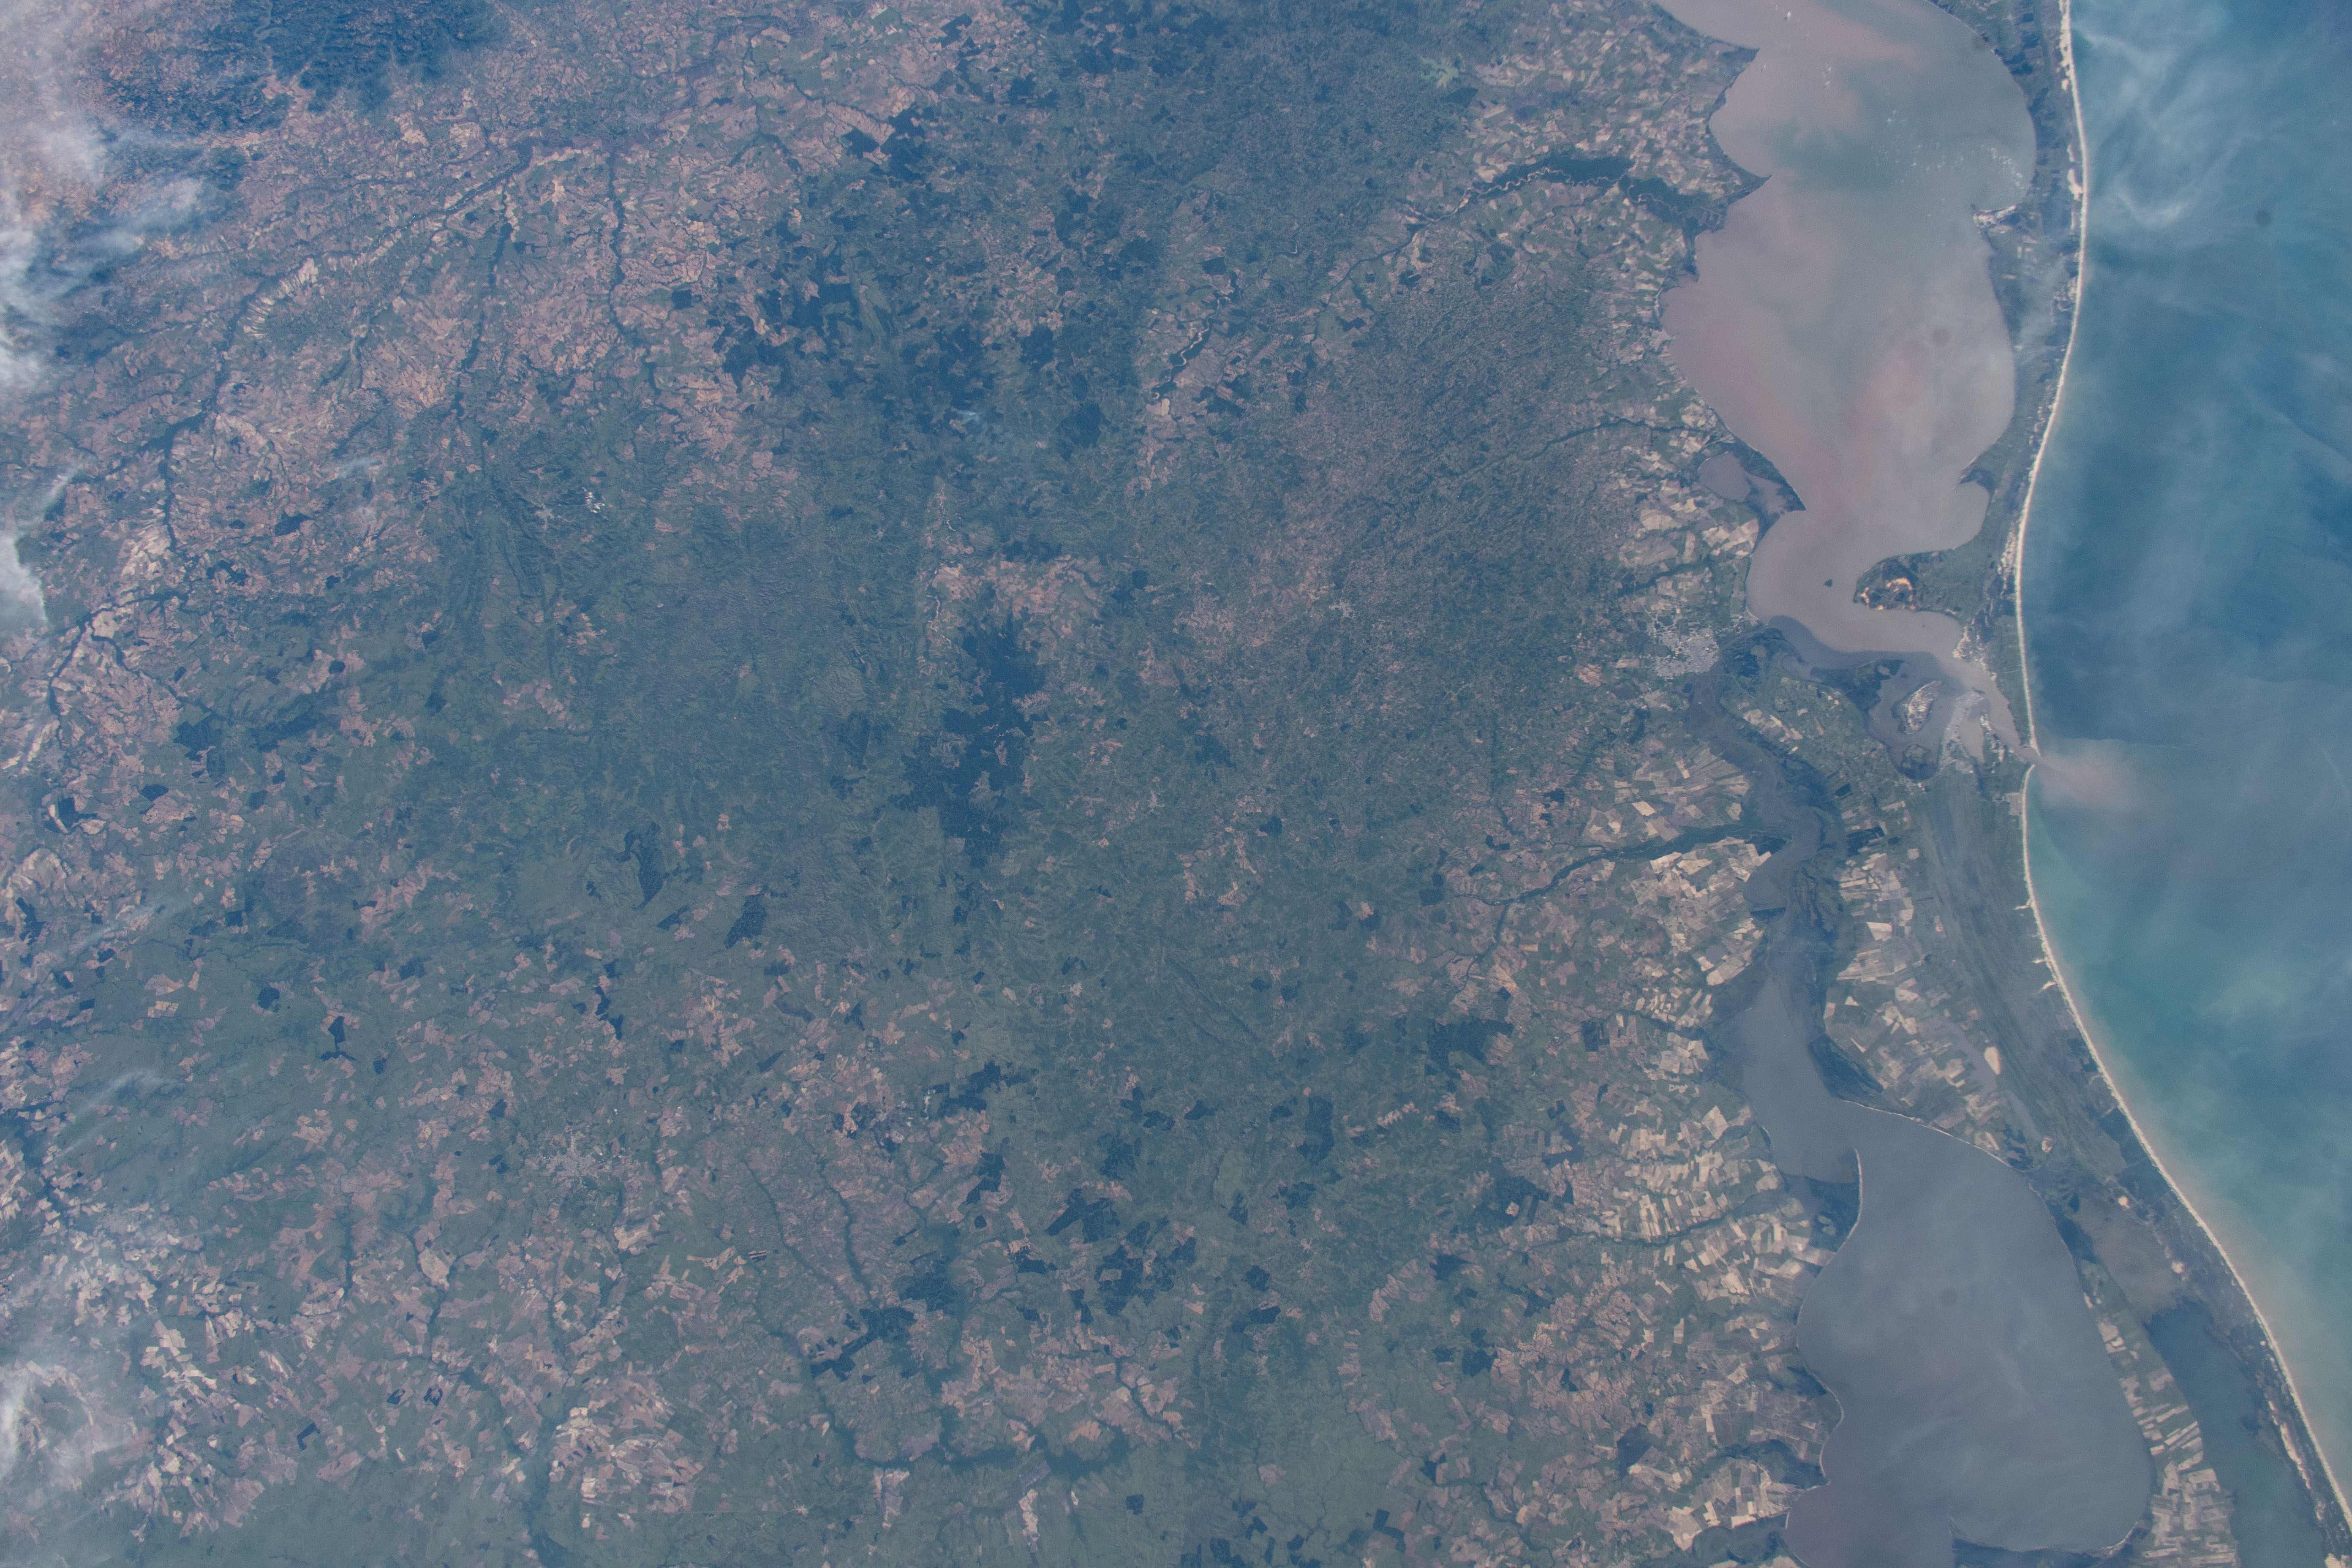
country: BRAZIL
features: LAGOA MIRIM, LAGOA MANGUEIRA, LAGOA DOS PATOS
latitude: -31.5
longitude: -53.0
